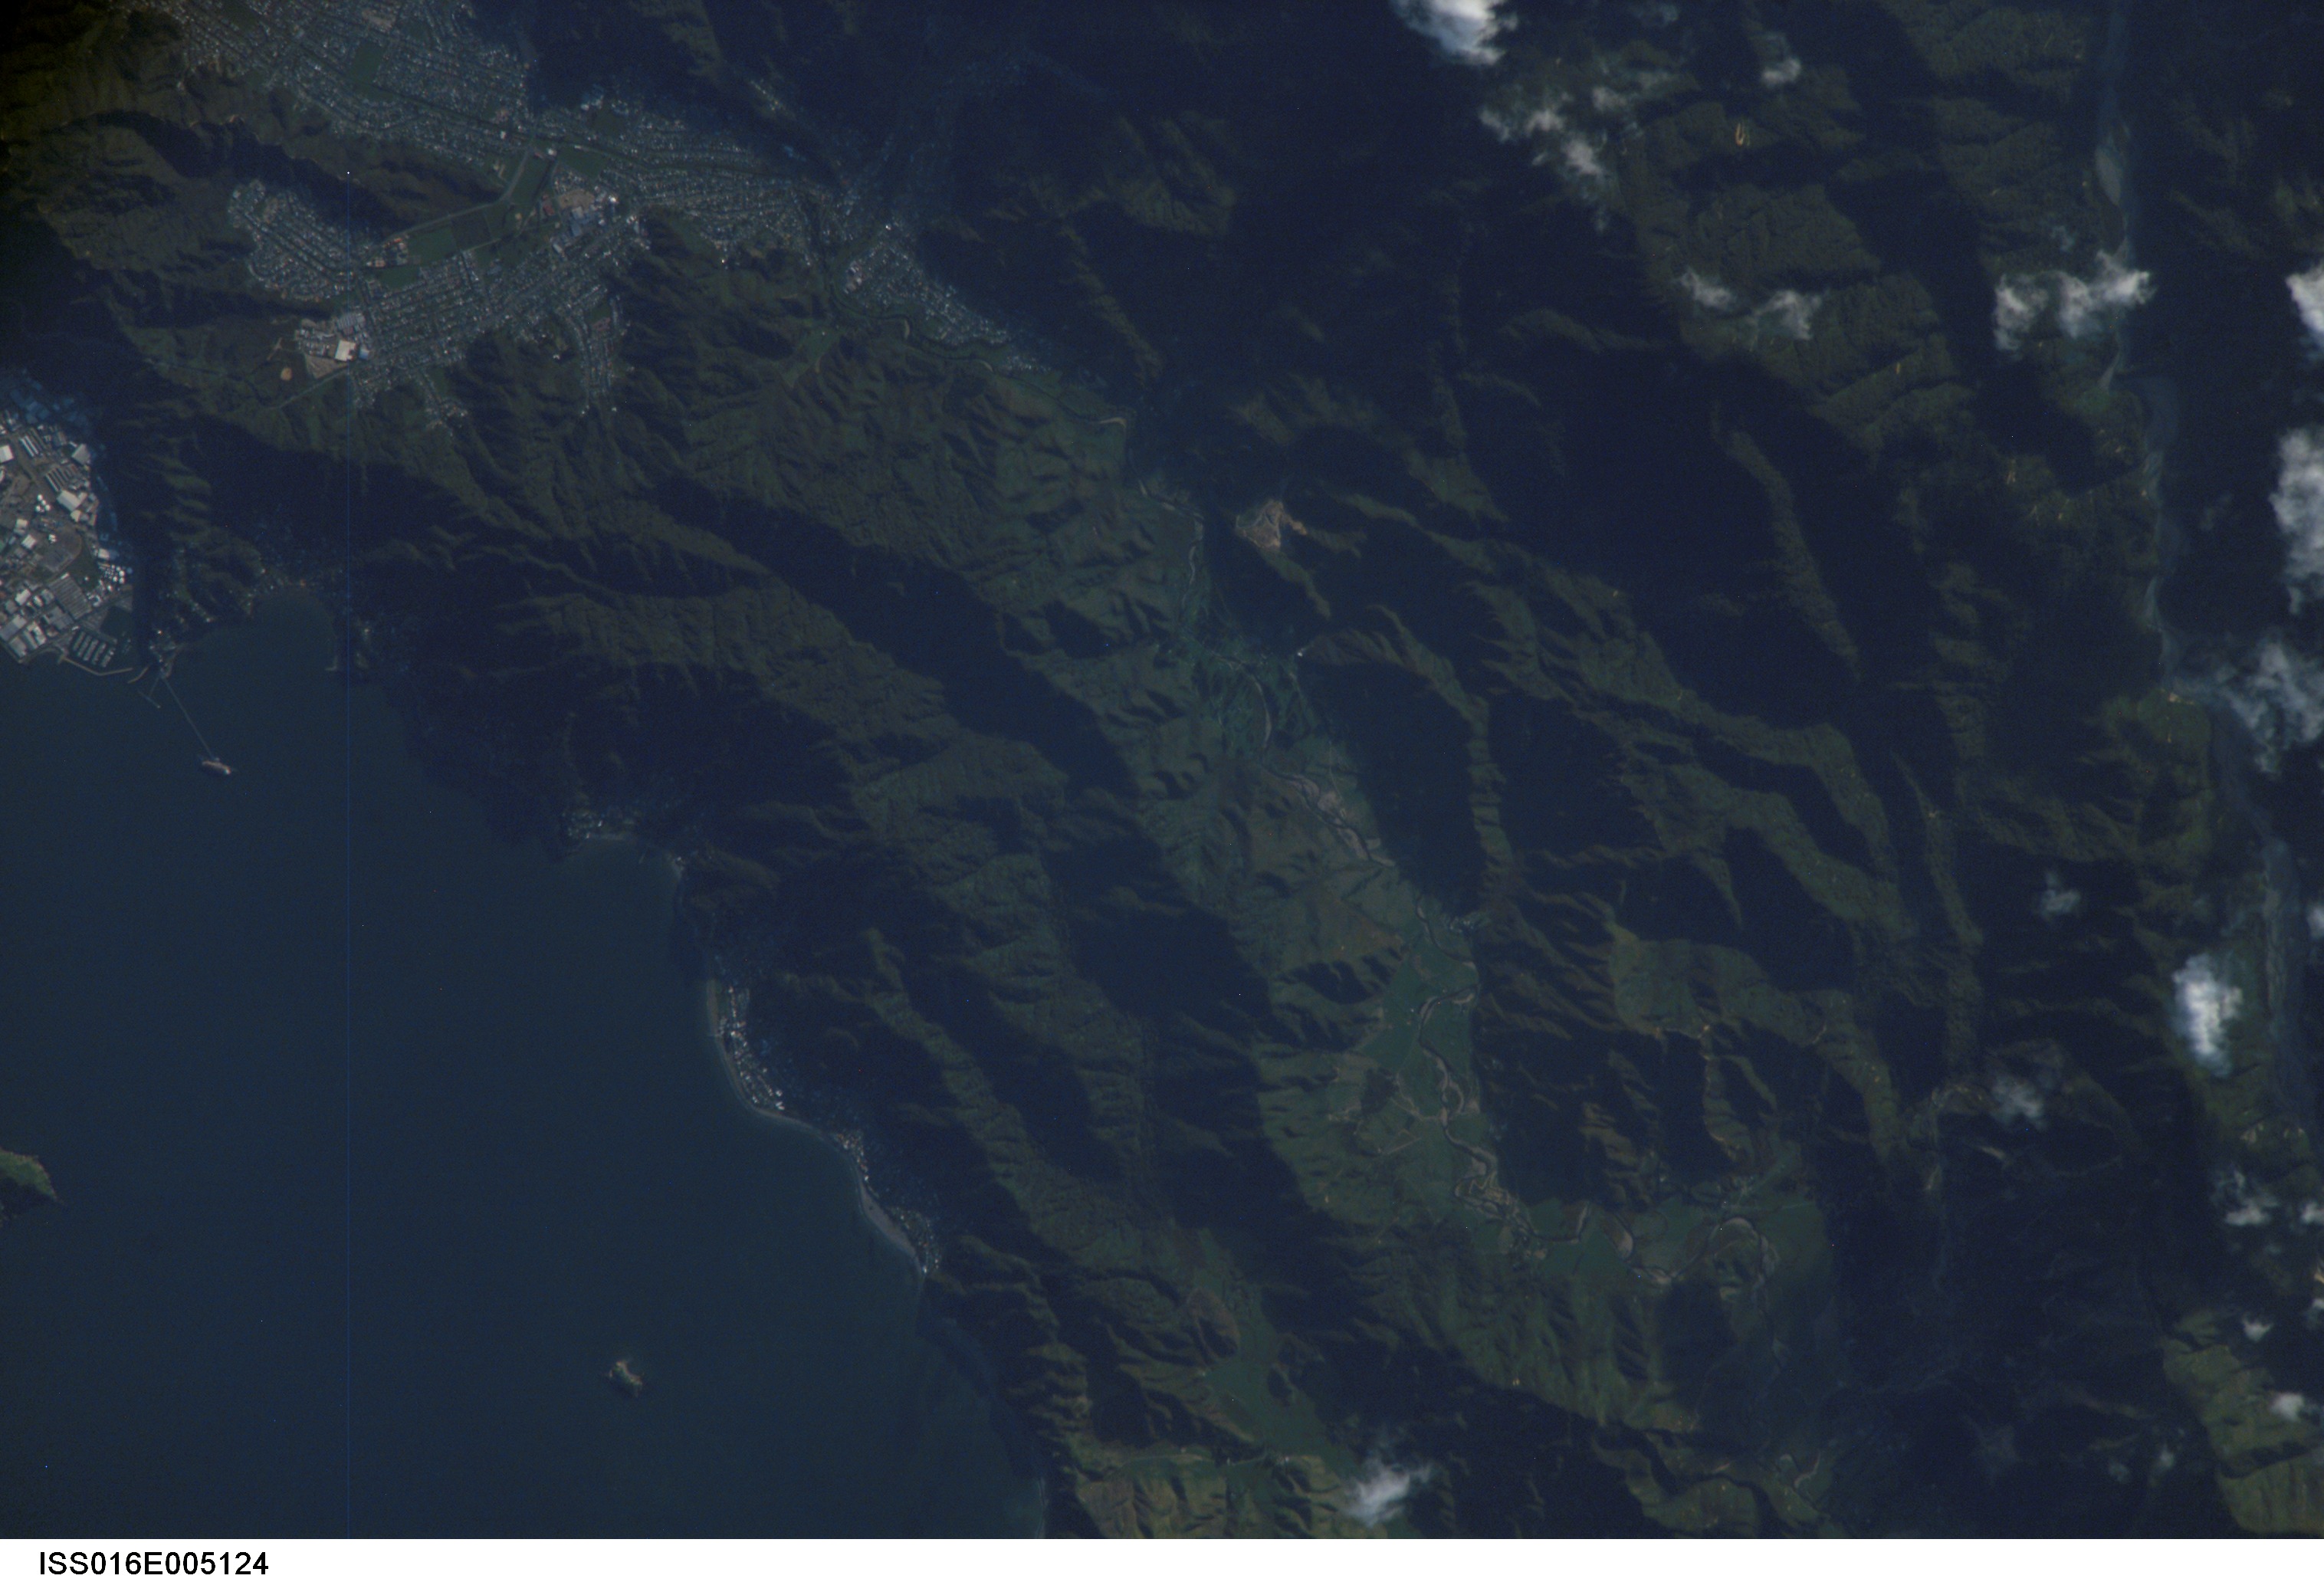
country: NEW ZEALAND-NI
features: EASTBOURNE, WAINUIOMATA
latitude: -41.3
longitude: 174.9
